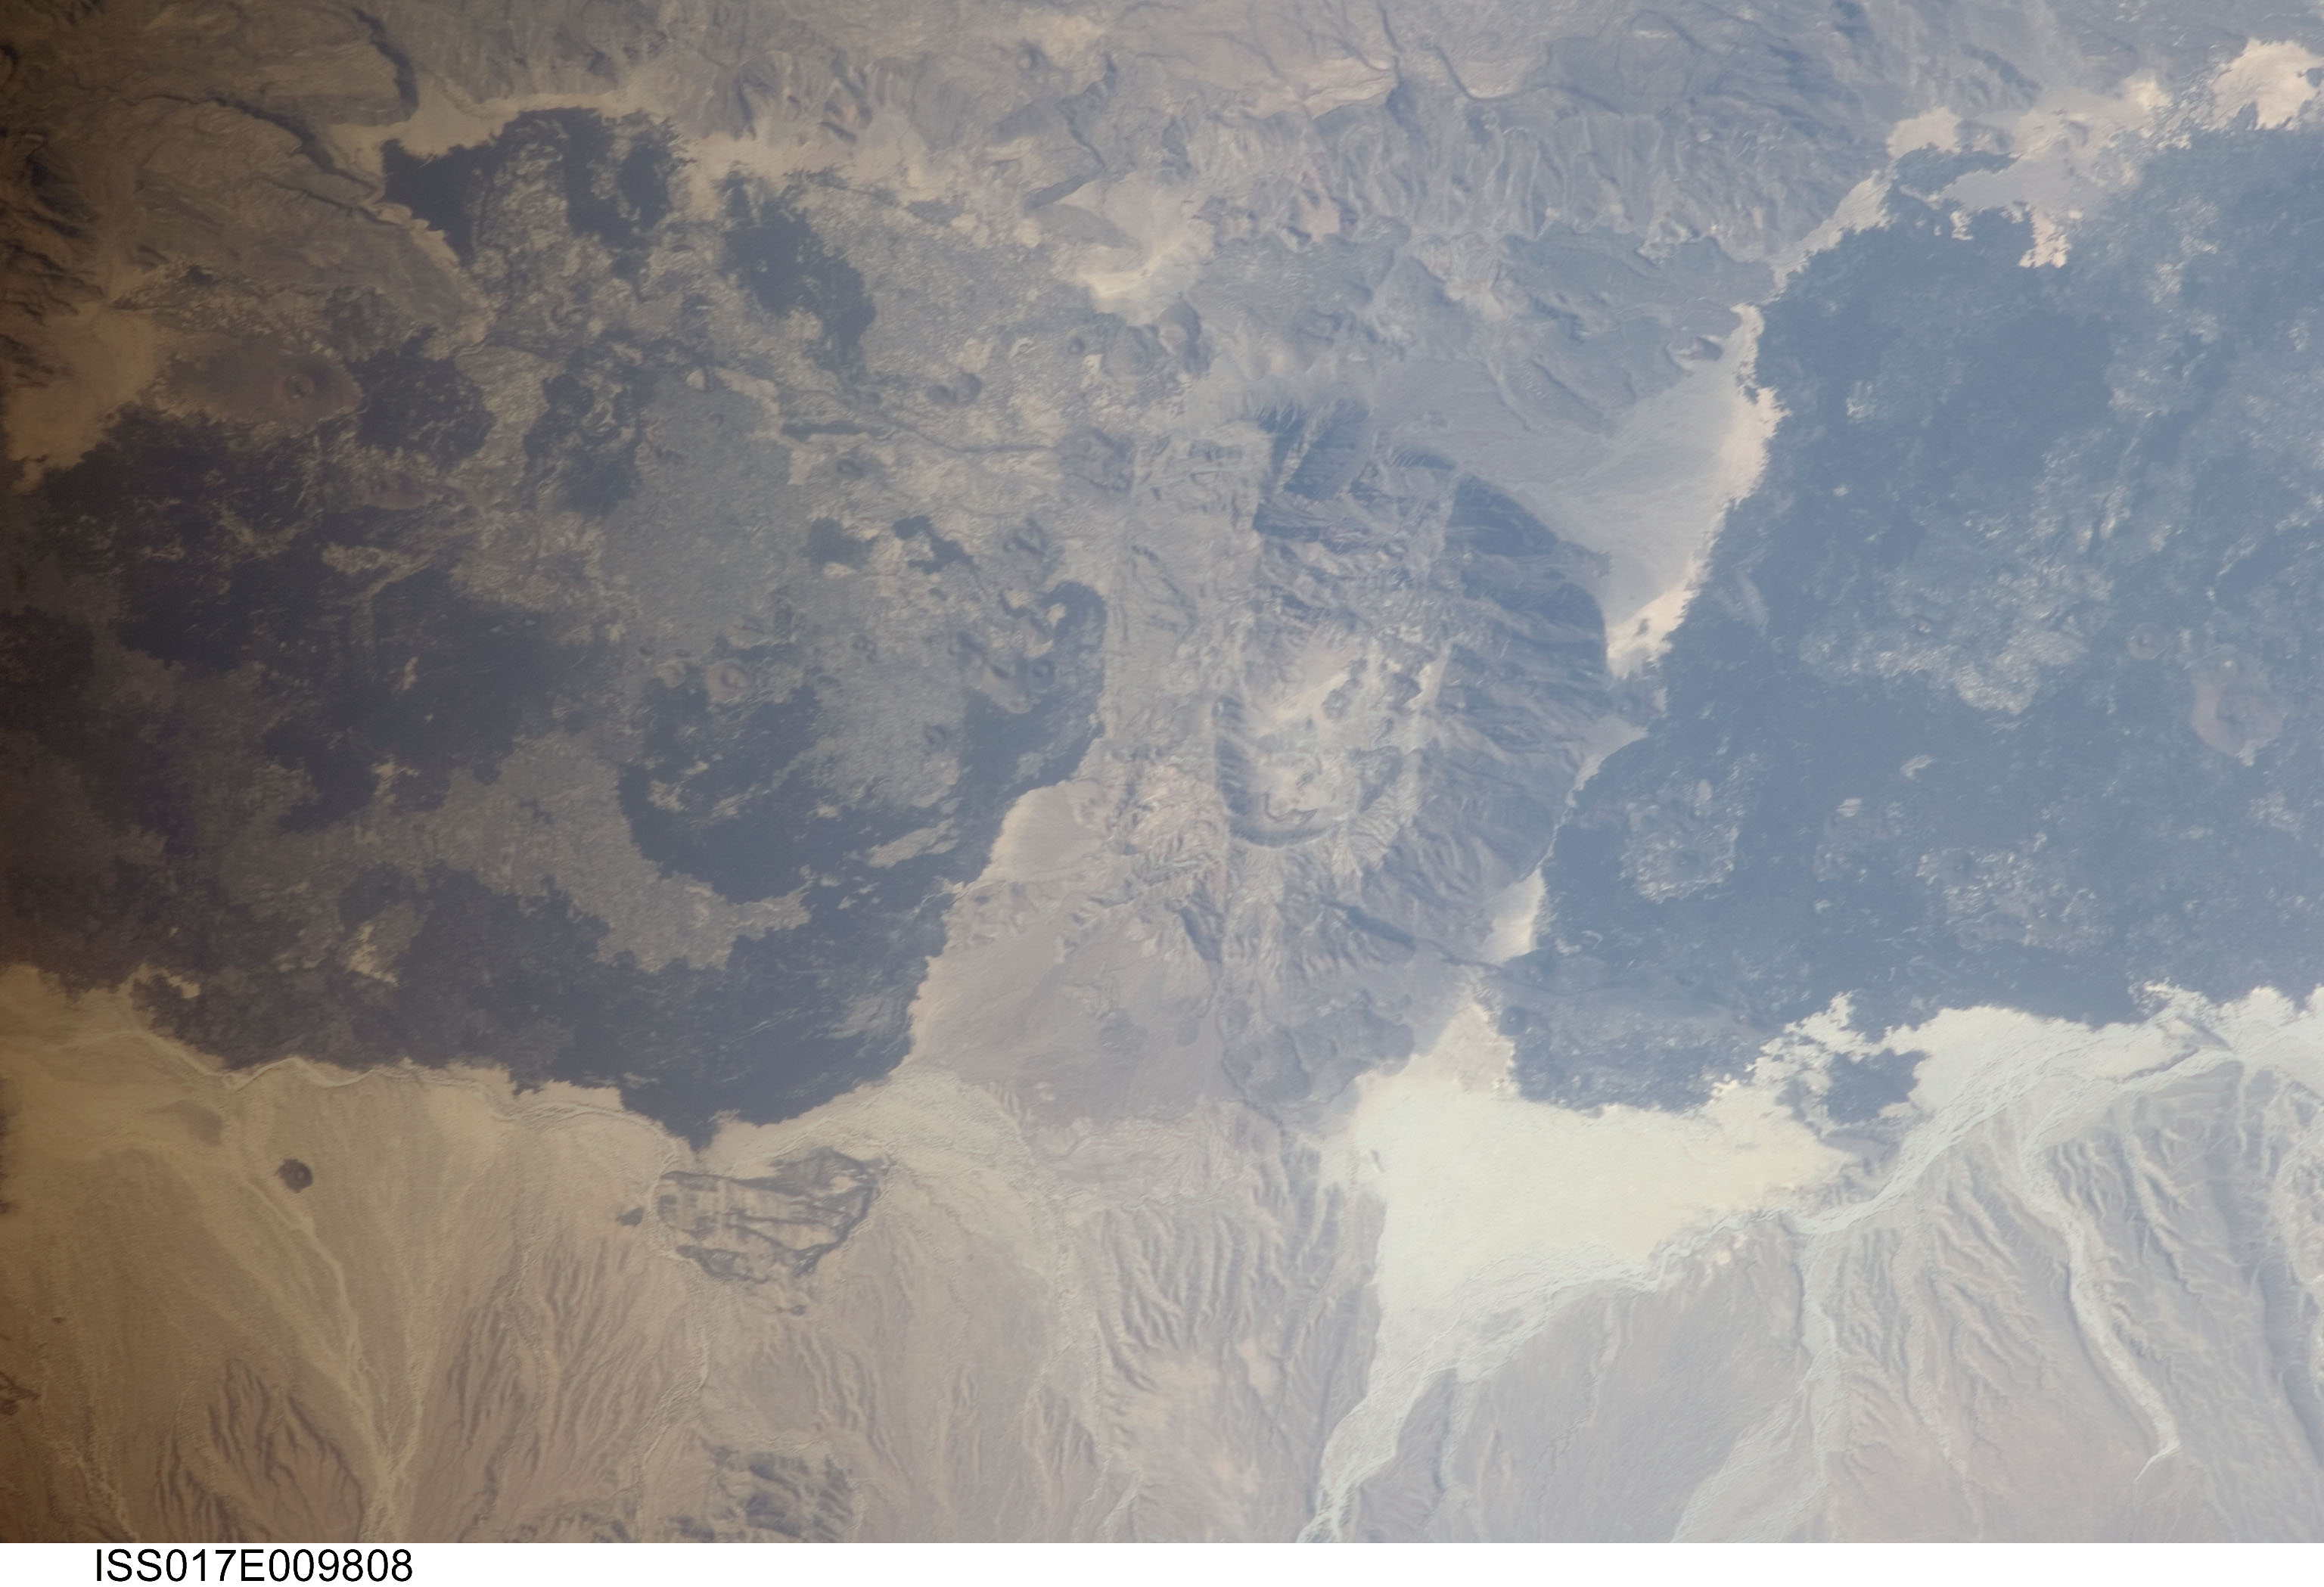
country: ERITREA
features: ALID VOLCANO, LAVA FLOWS
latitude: 14.9
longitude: 39.9
